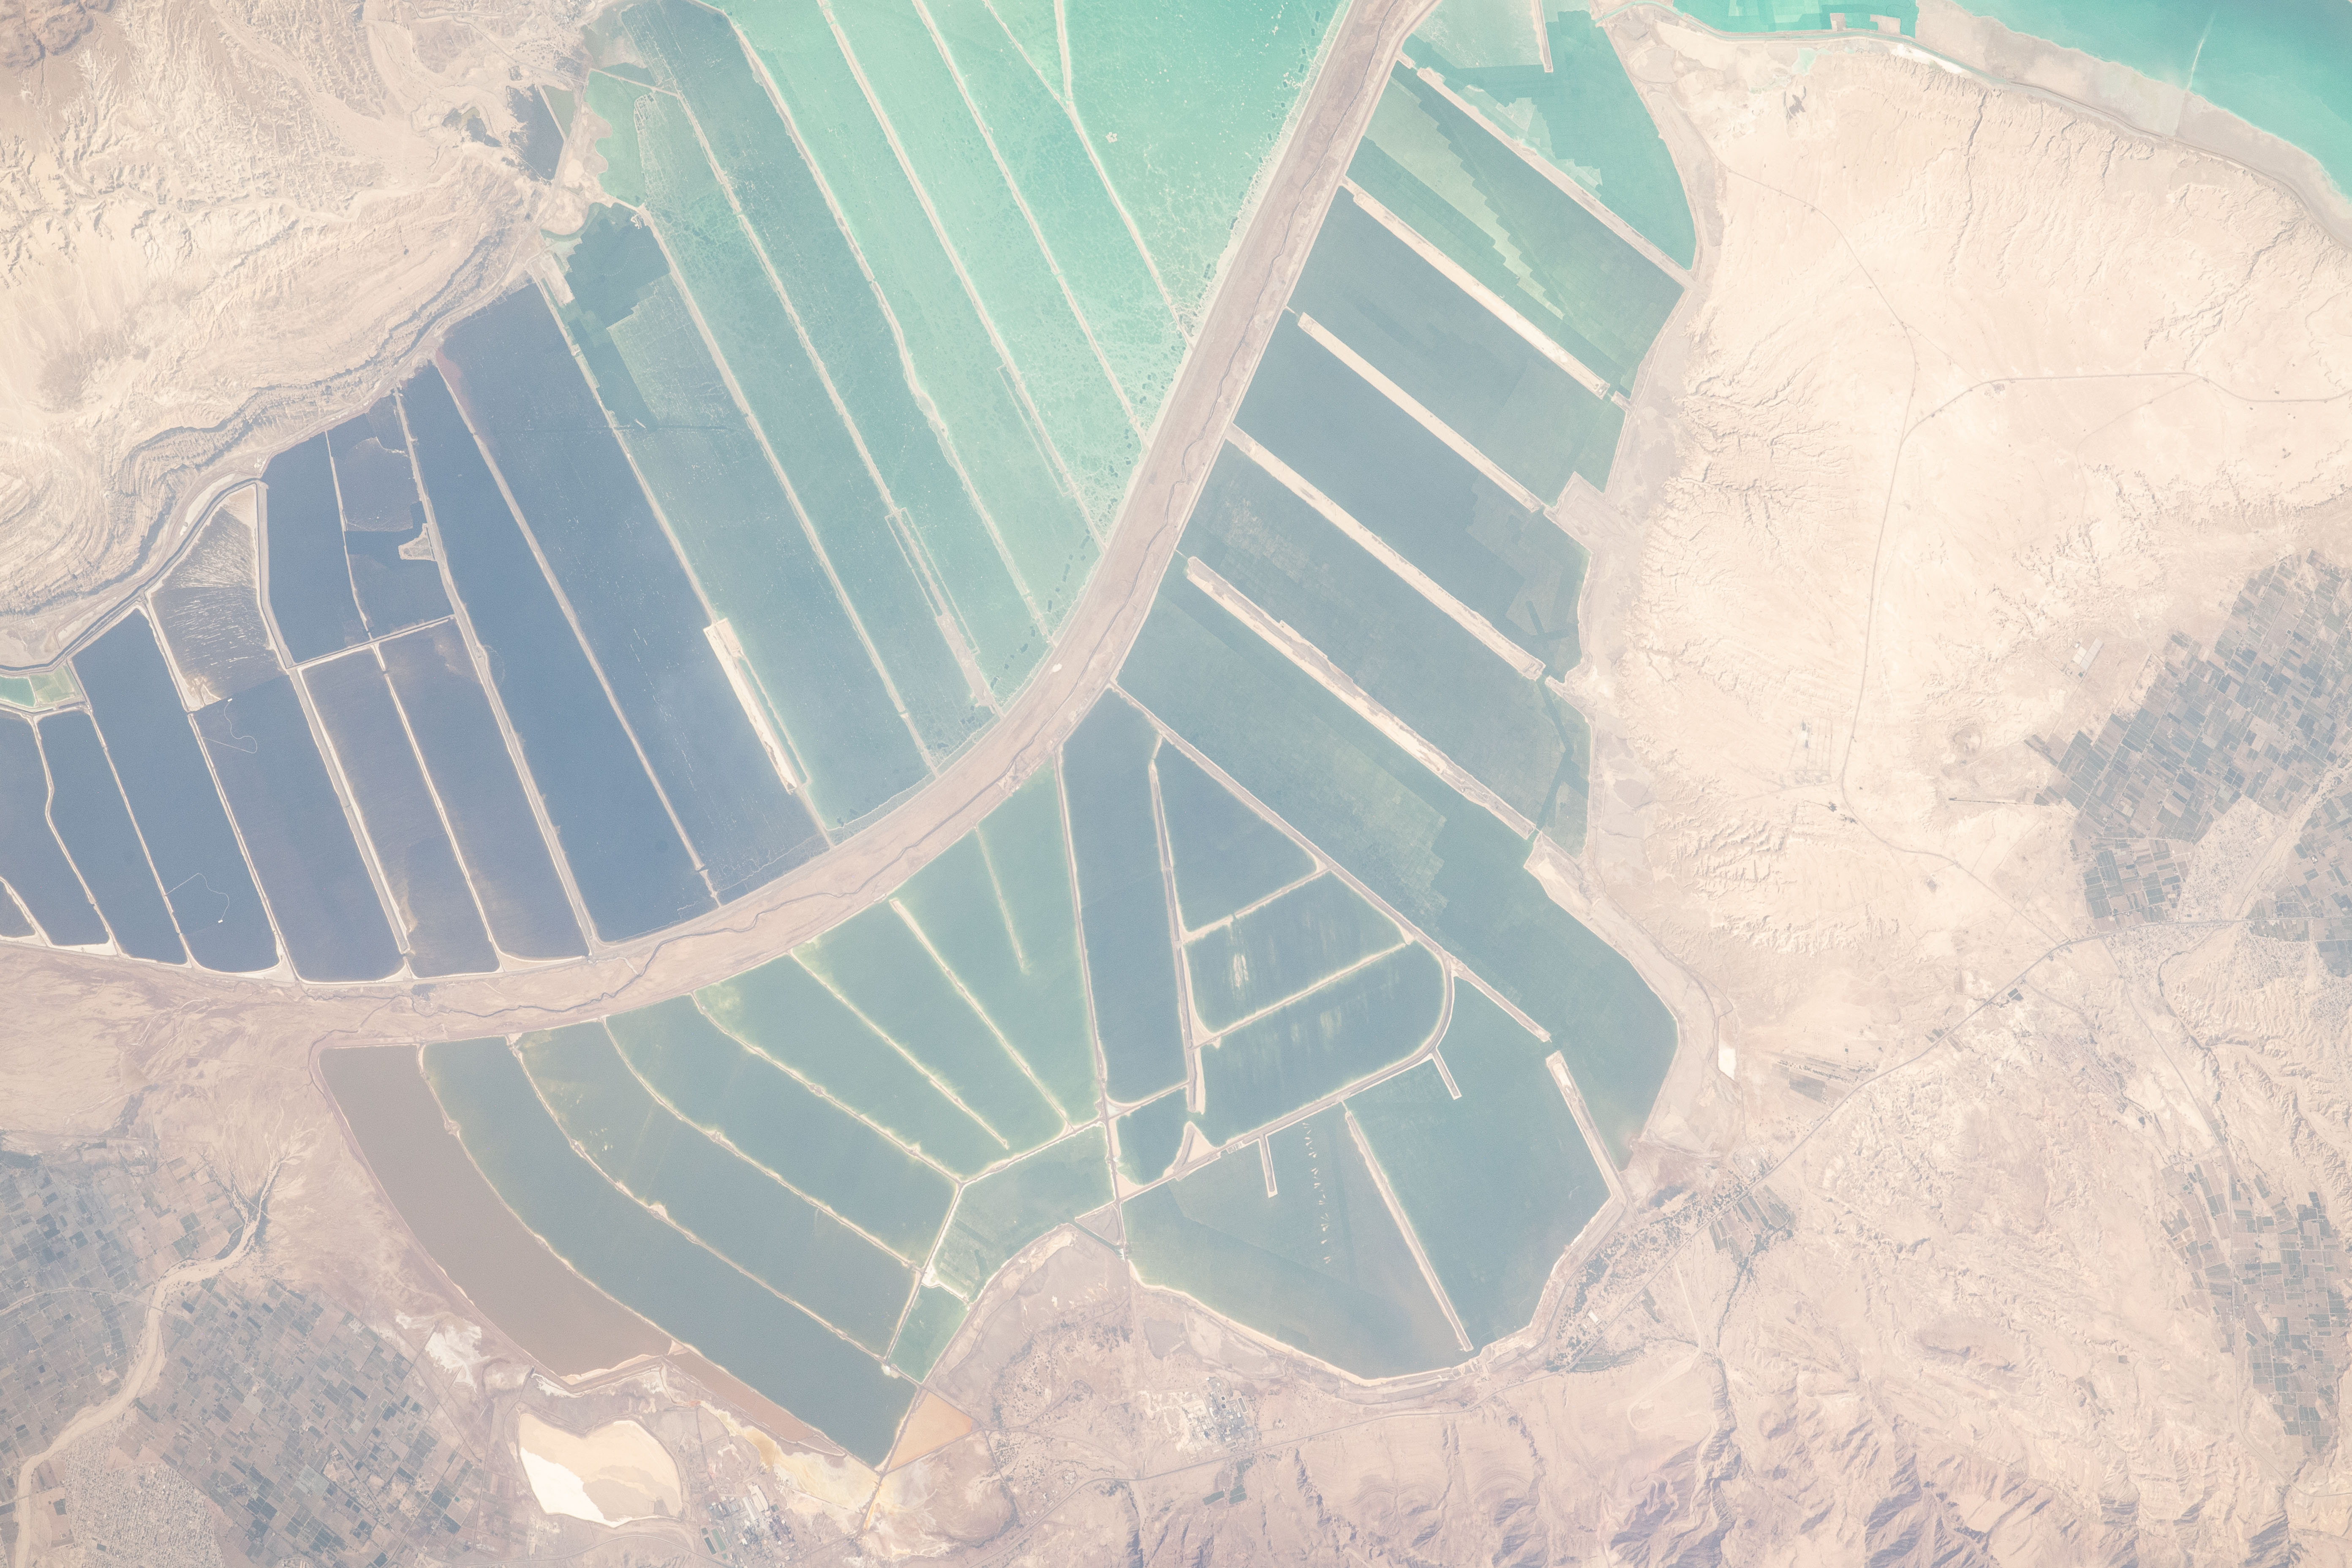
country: ISRAEL
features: NEVE ZOHAR
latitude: 31.2
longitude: 35.5
